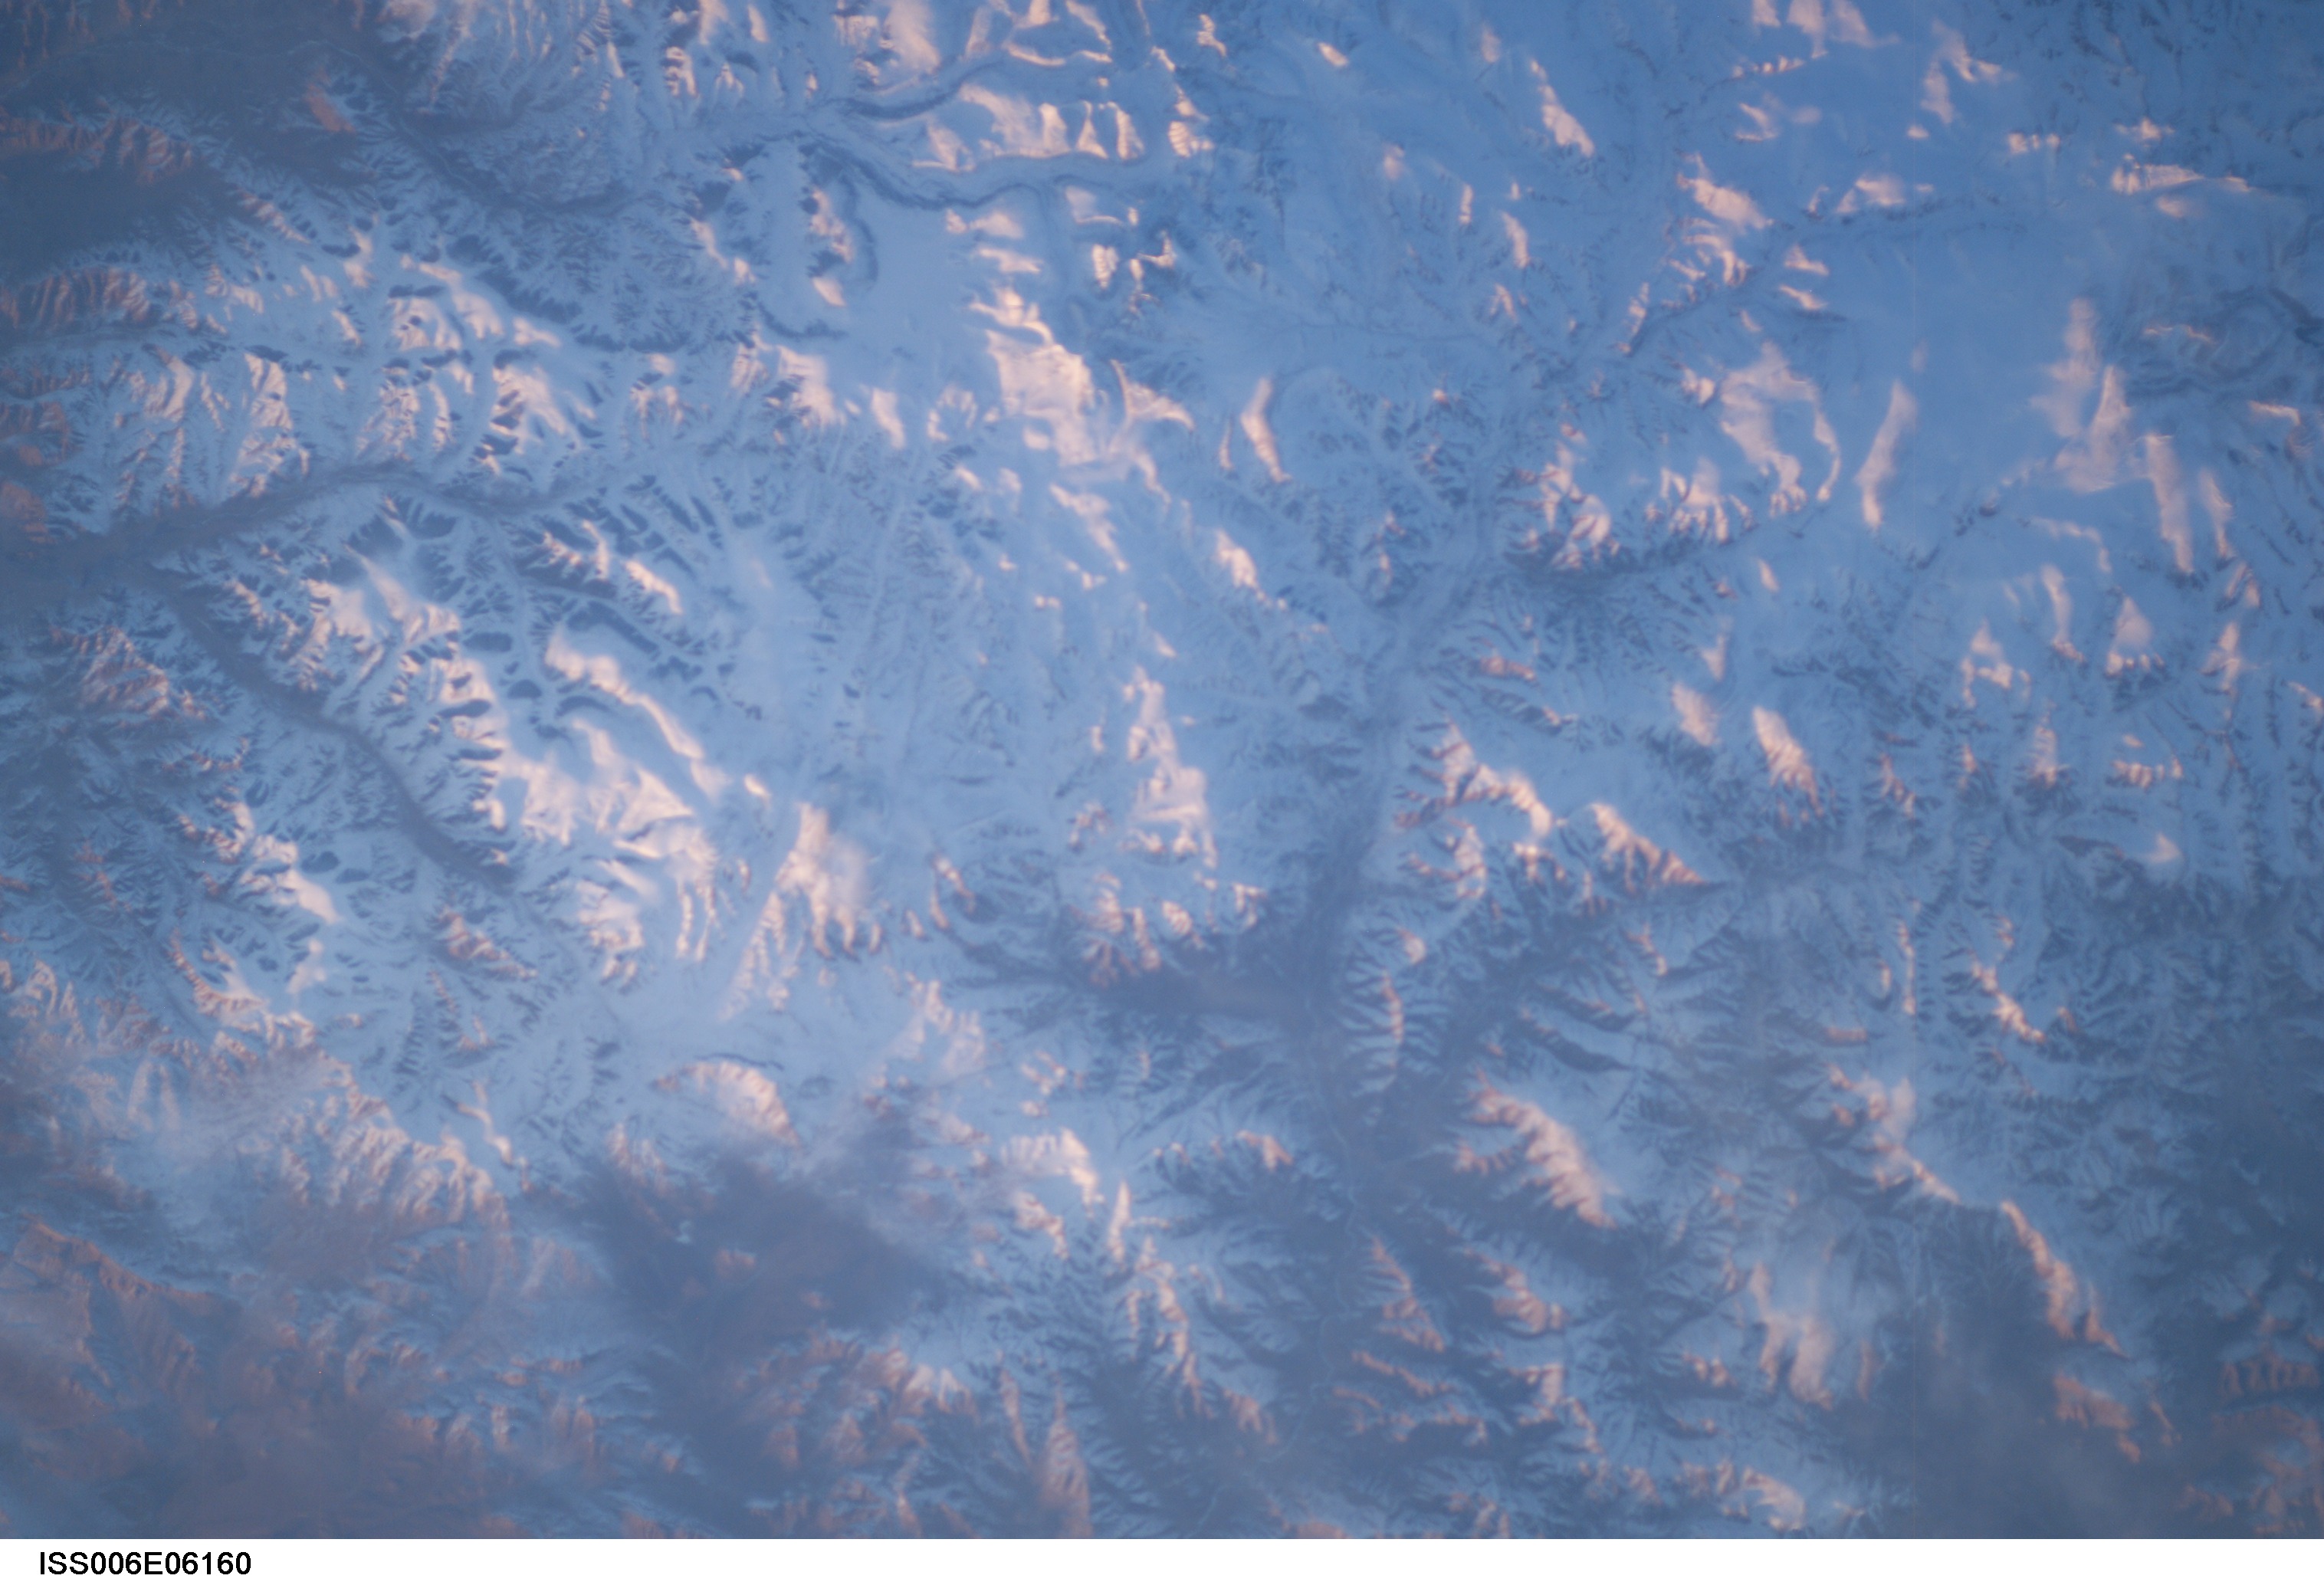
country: MONGOLIA
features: ALTAI MOUNTAINS, SNOW
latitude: 47.5
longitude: 91.0
